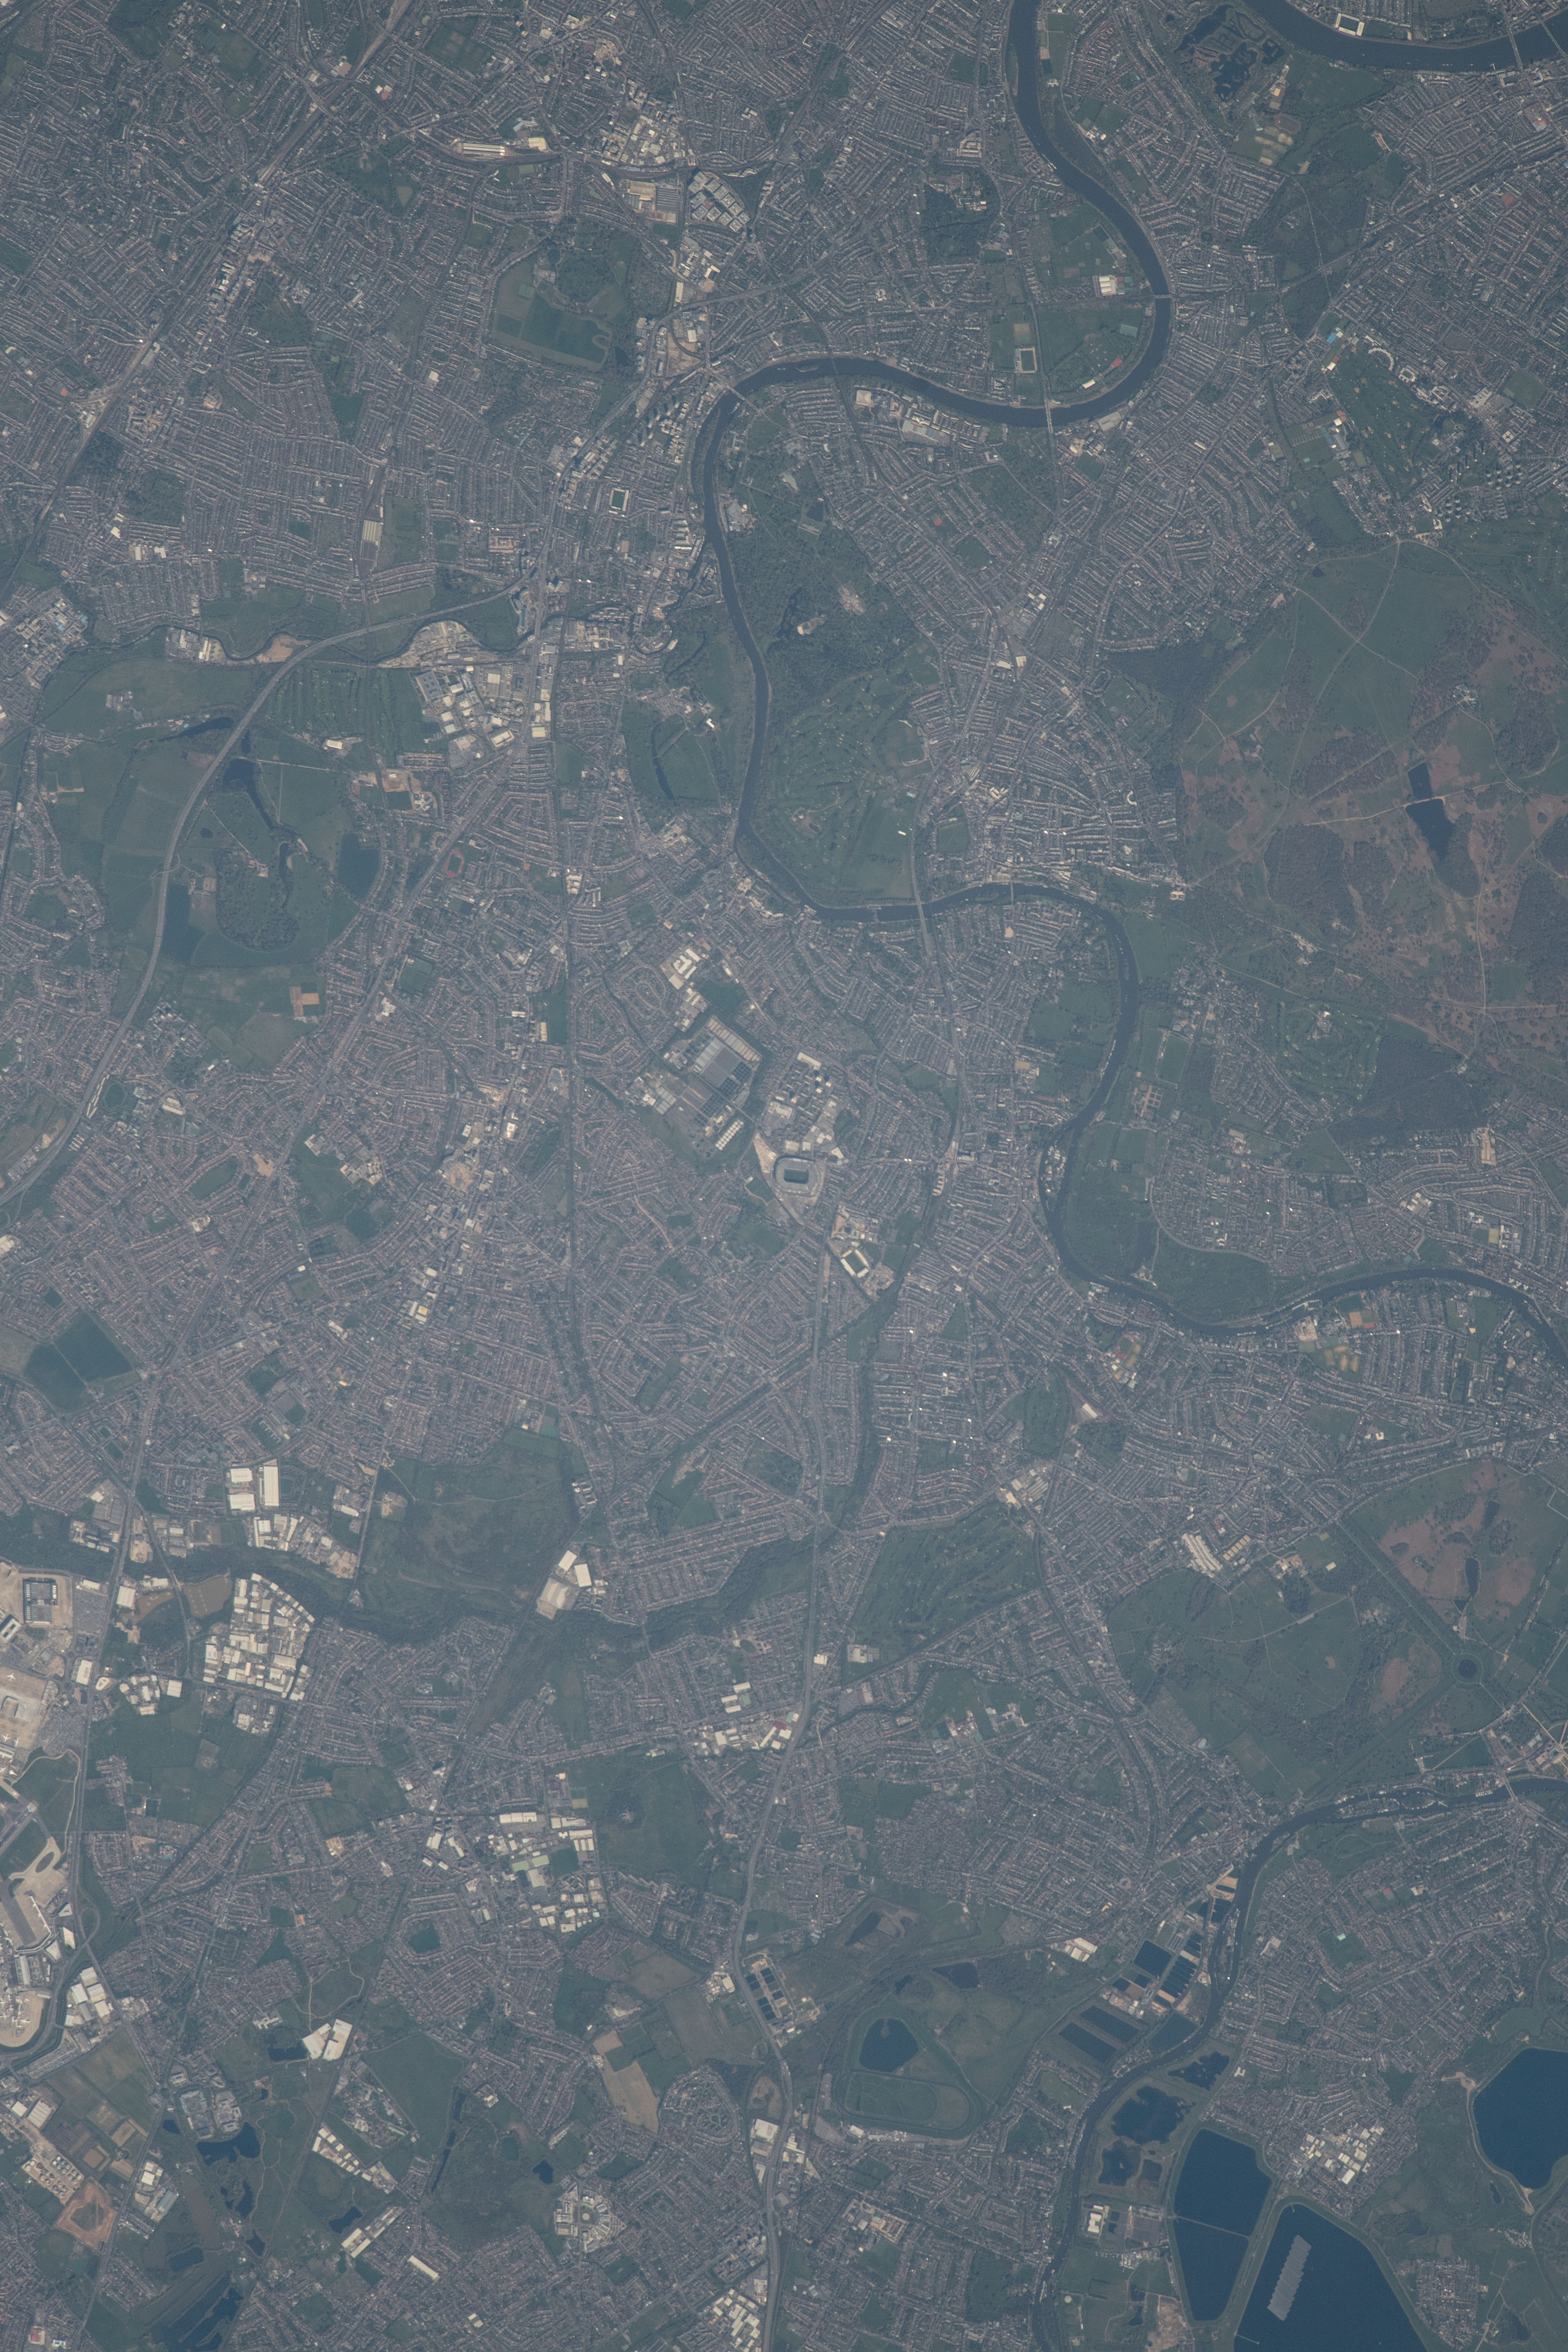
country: UK-ENGLAND
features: TWICKENHAM CITY, TWICKENHAM STADIUM, RIVER THAMES, HURST PARK
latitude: 51.5
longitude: -0.3
